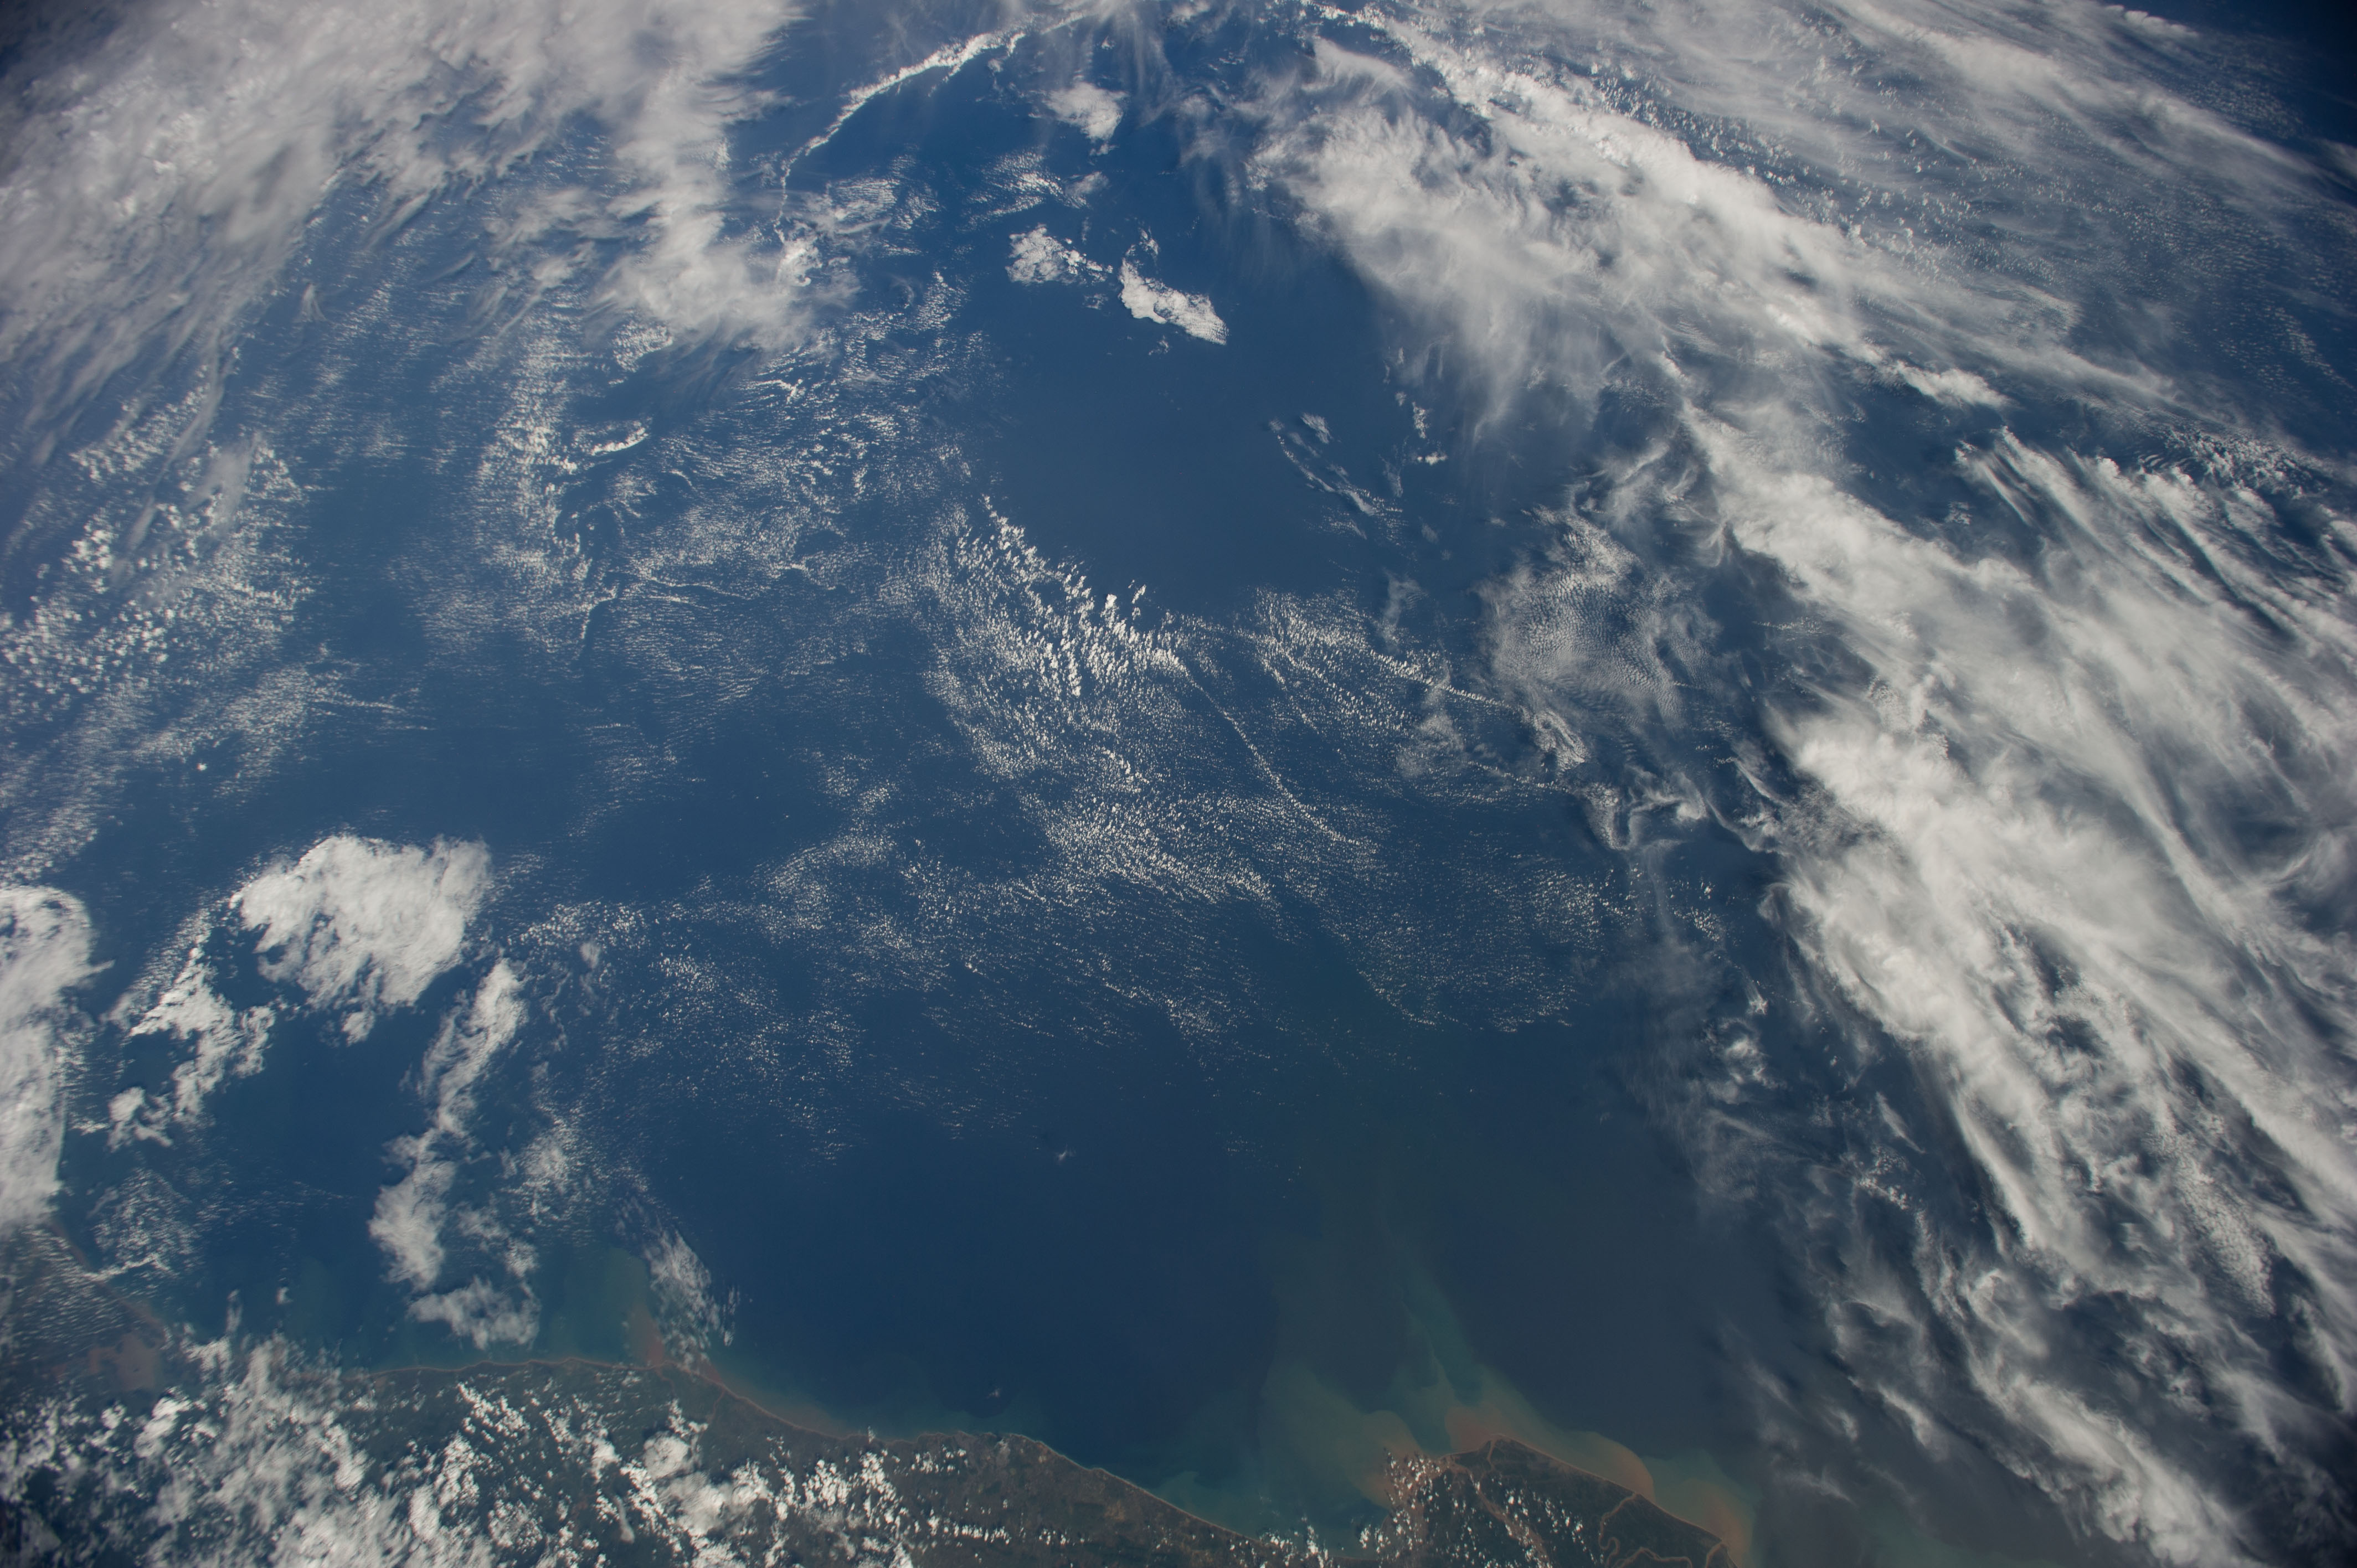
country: INDIA
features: BAY OF BENGAL, COAST OF INDIA
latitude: 16.3
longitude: 84.3
